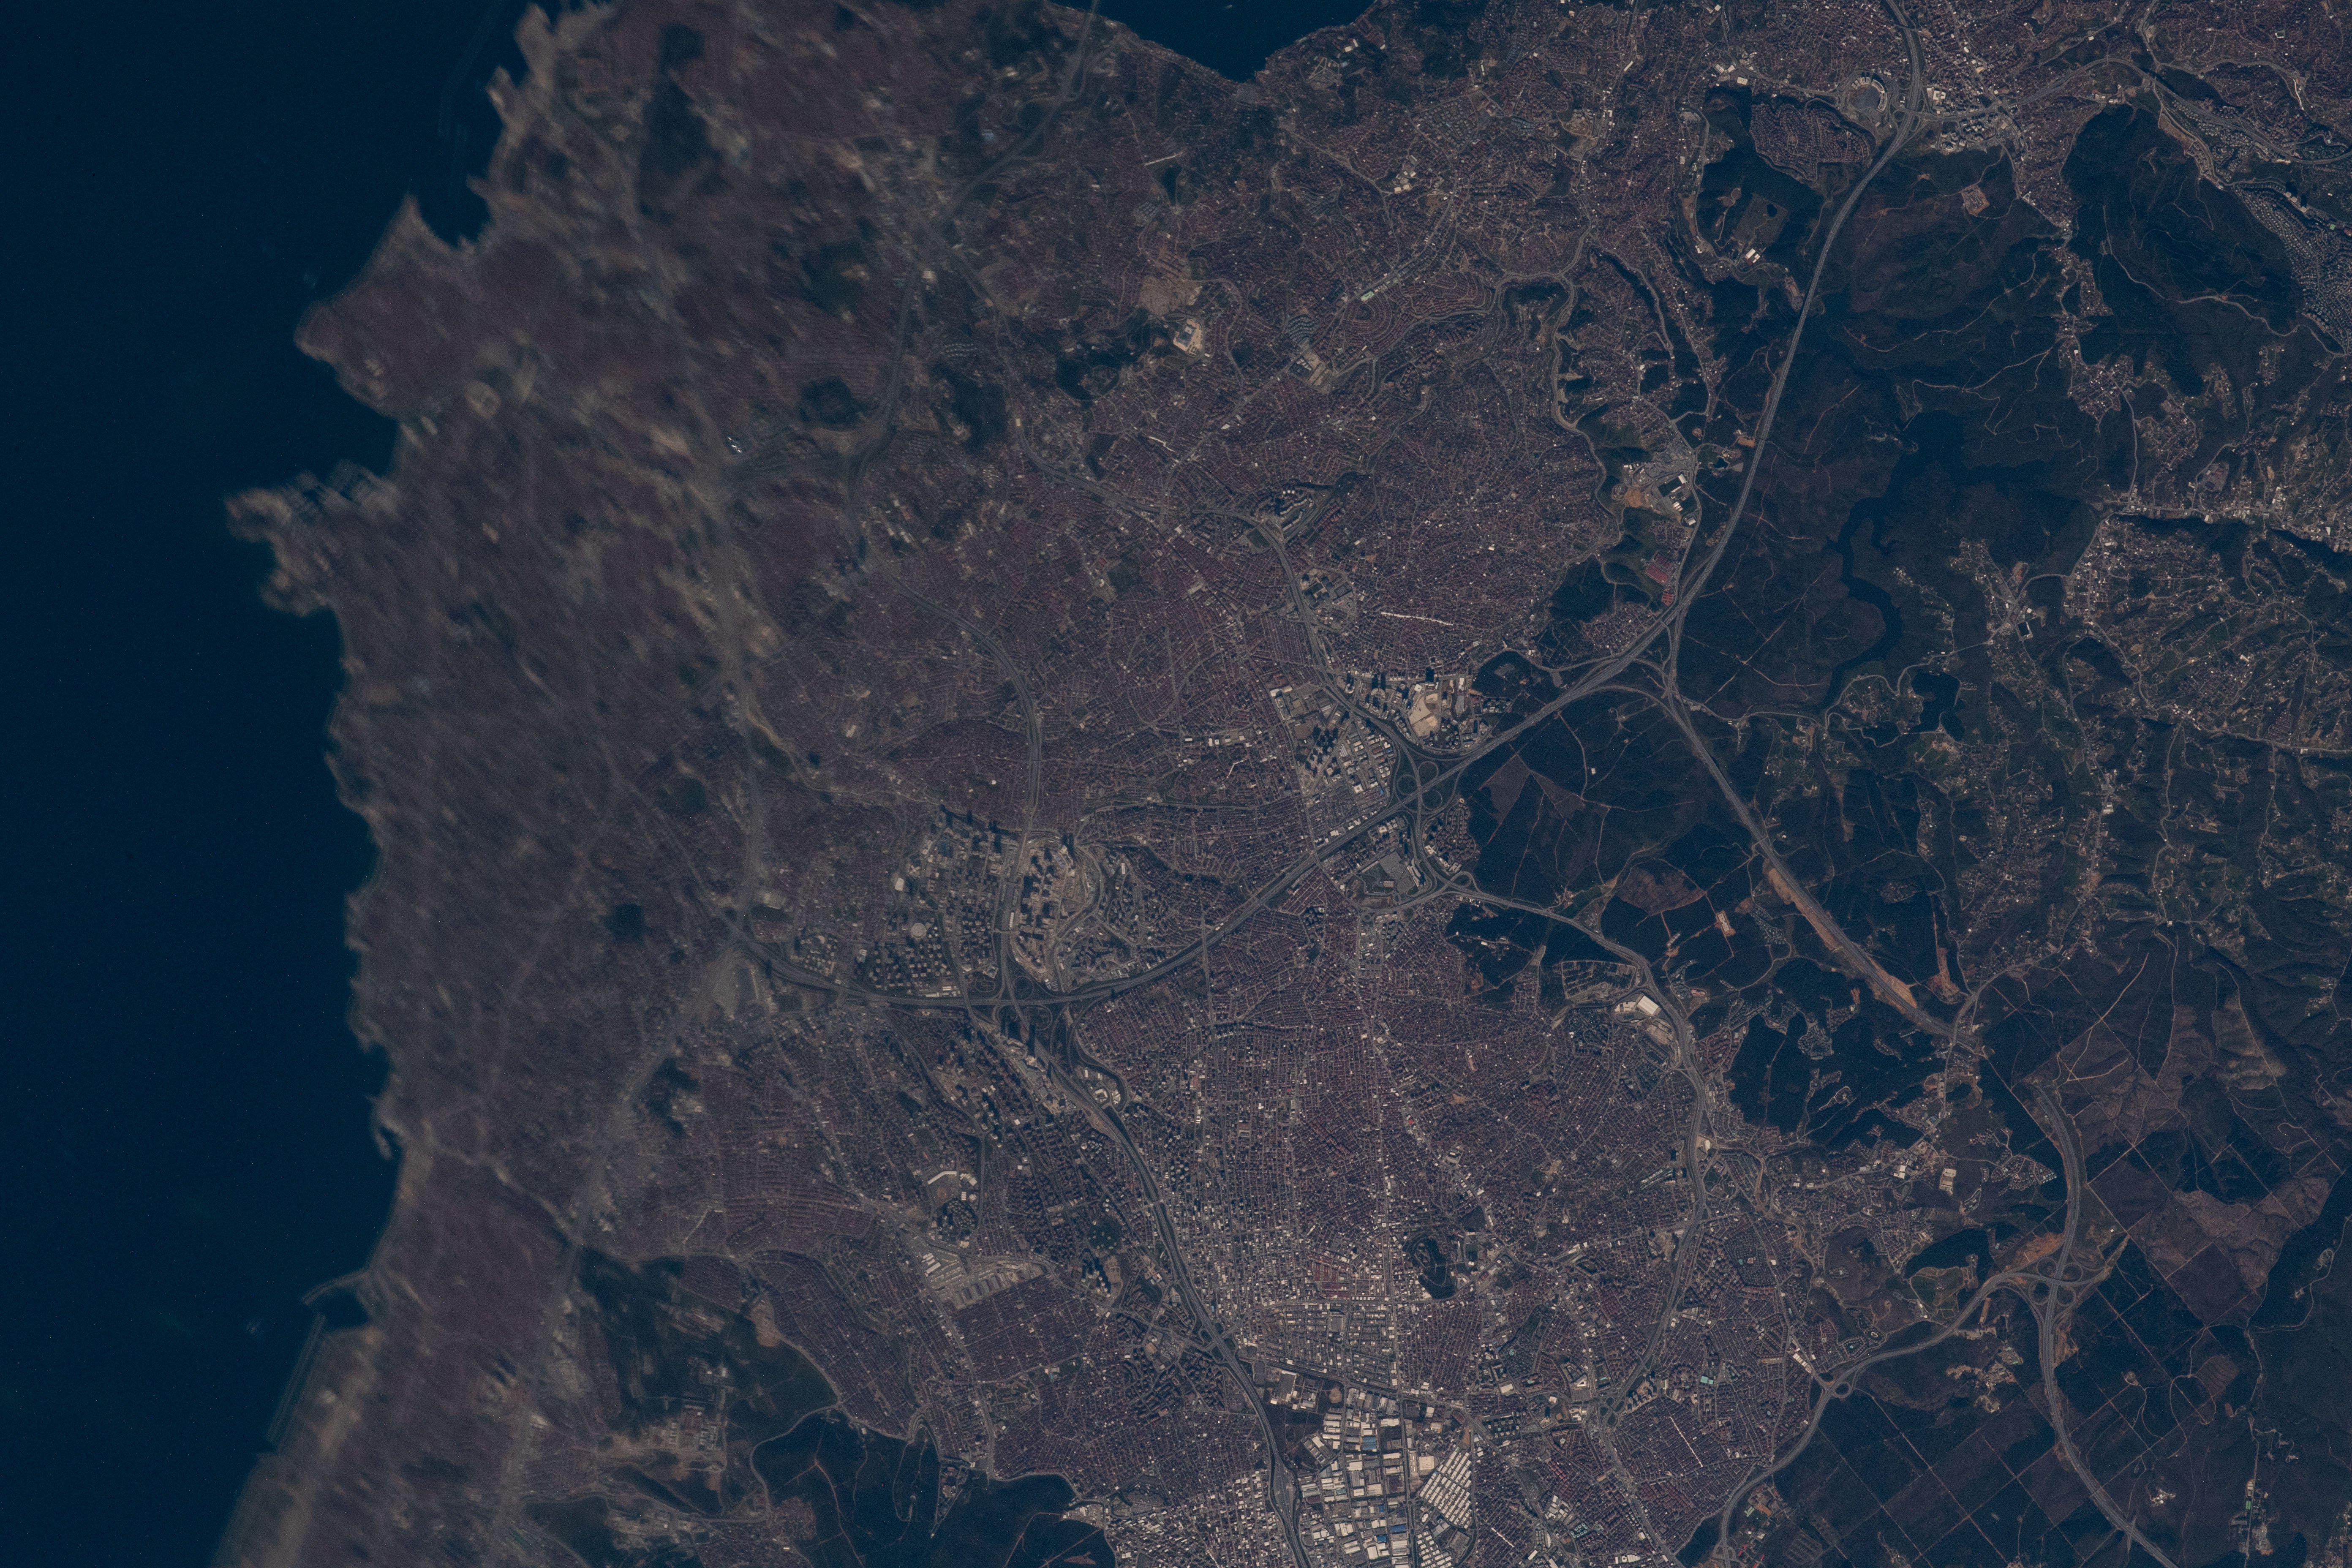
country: TURKEY
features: MARMARA SEA, BOSFORO STRAIT
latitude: 41.0
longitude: 29.1
